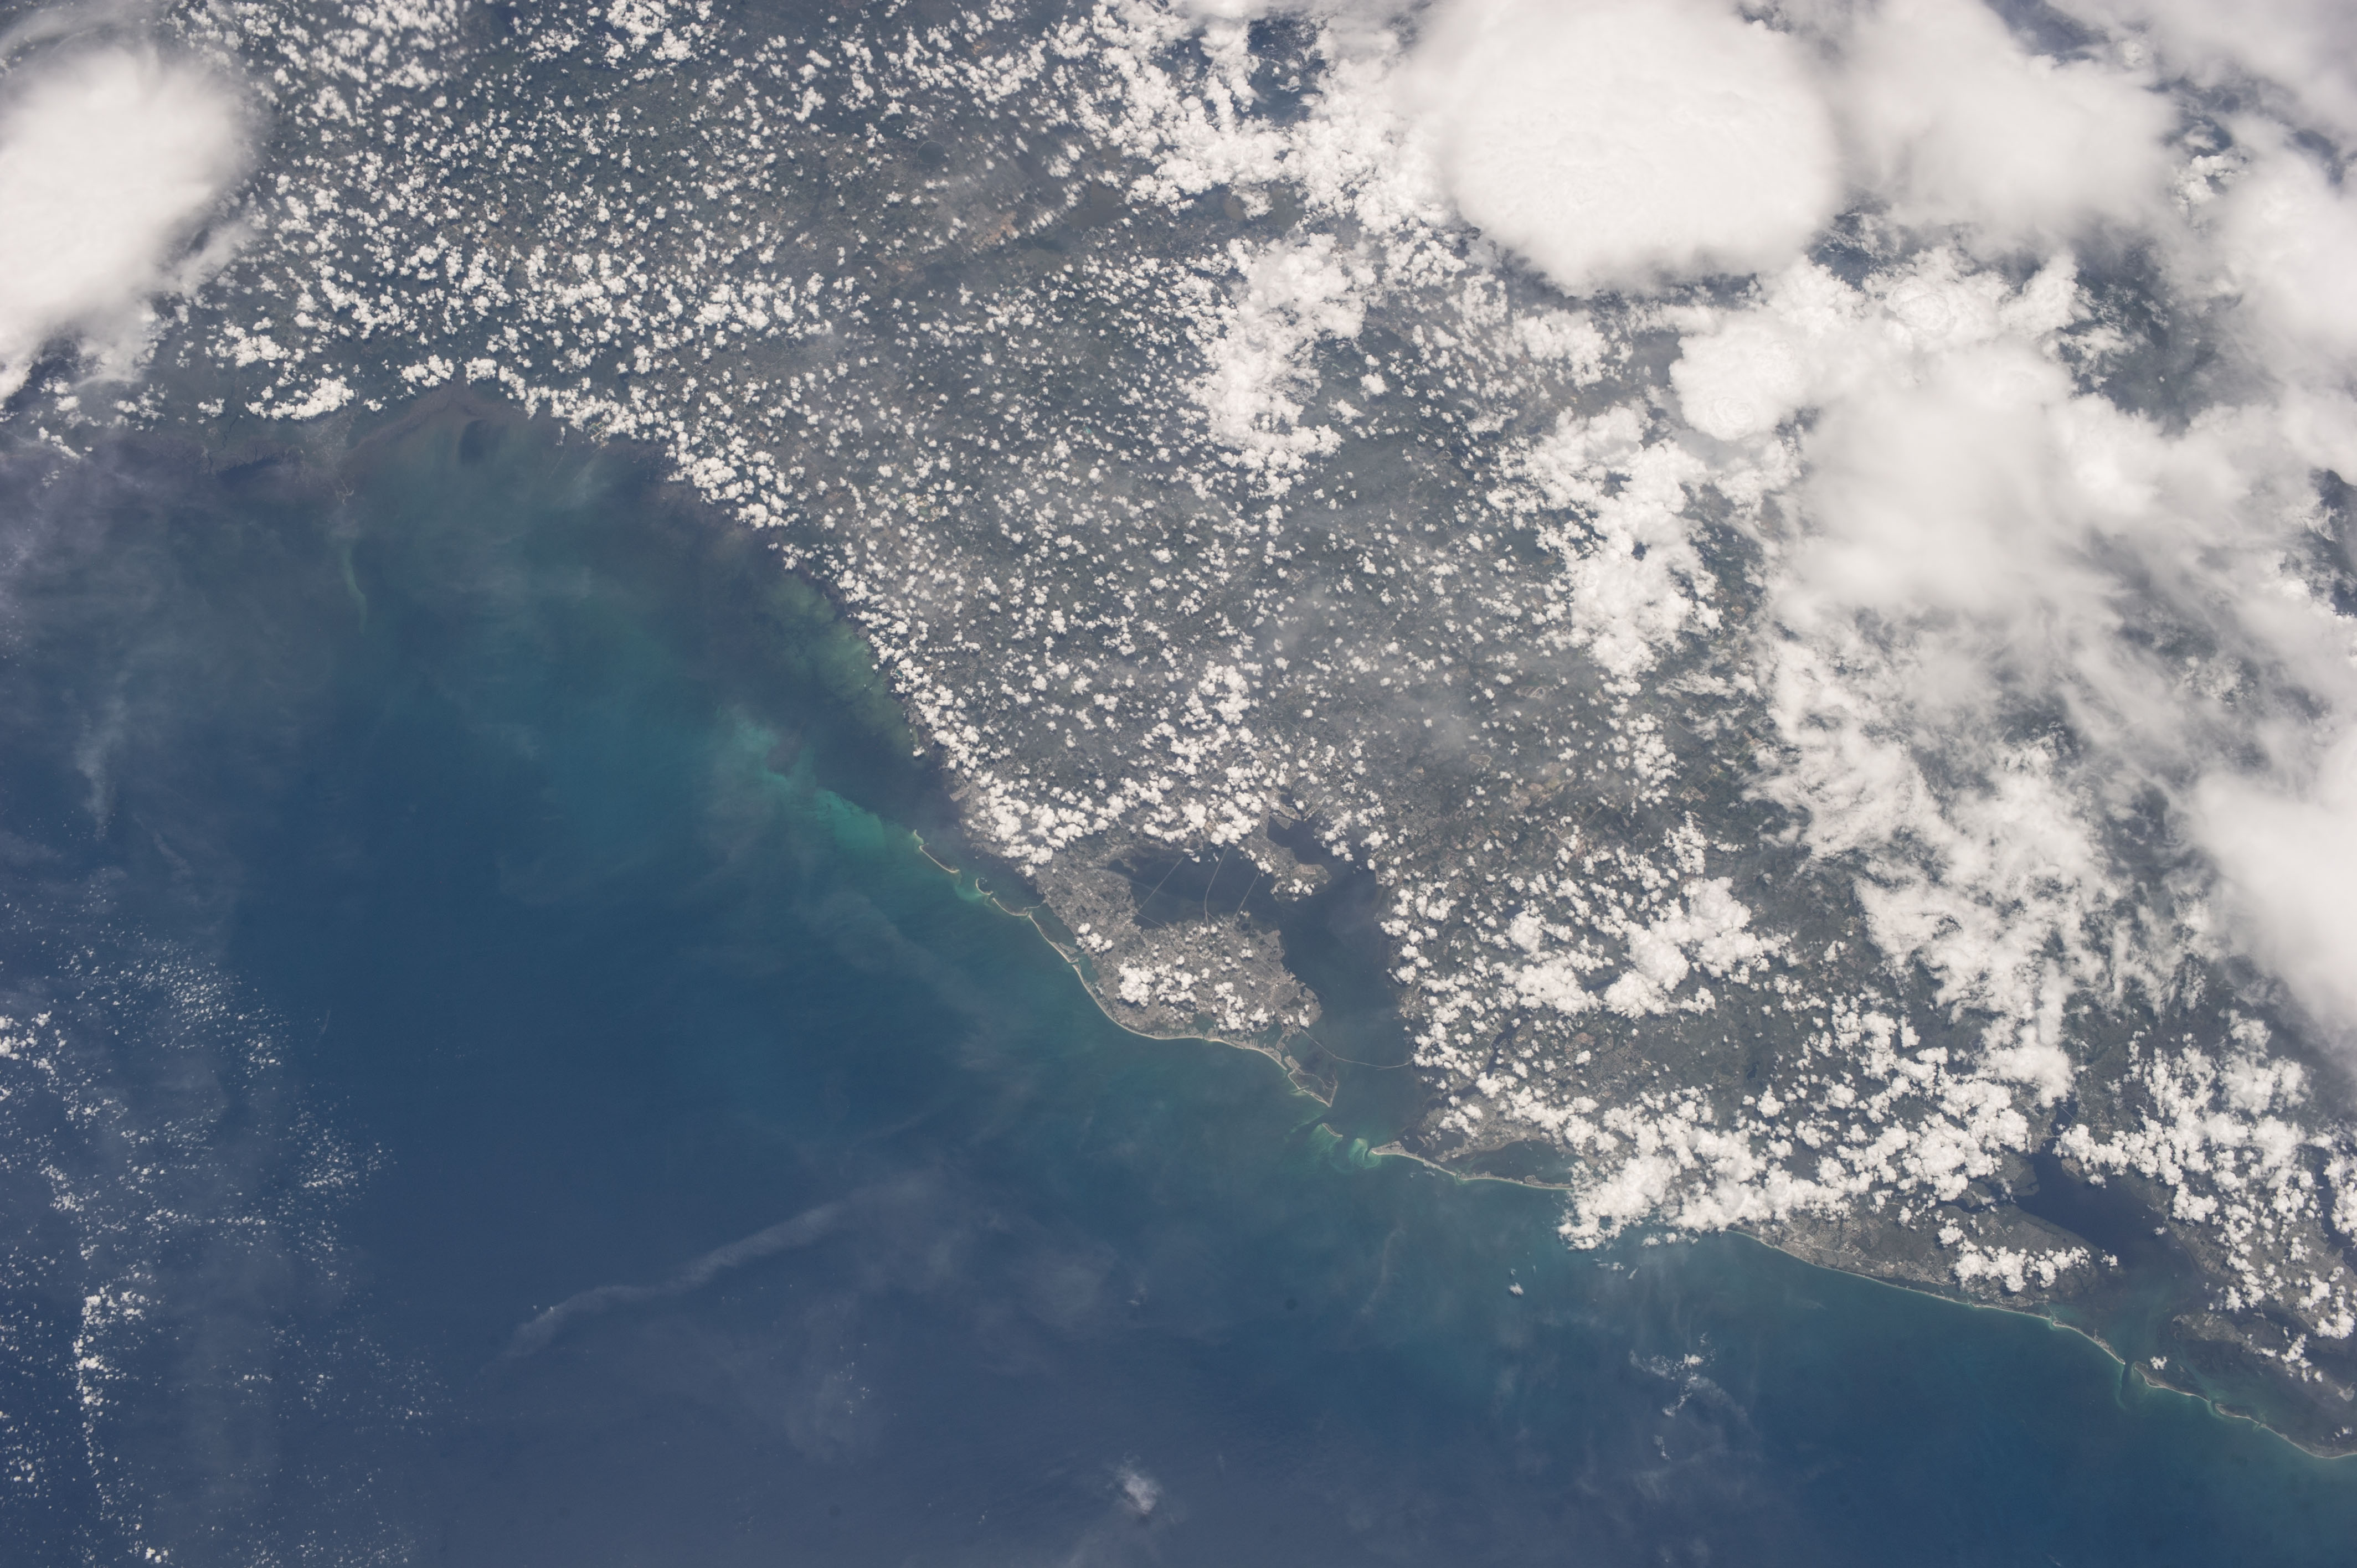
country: USA-FLORIDA
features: GULF OF MEXICO,ST PETERSBURG,CLEARWATER,CHARLOTTE HARBOR ESTUARY,FLORIDA,TAMPA BAY,TAMPA
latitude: 28.0
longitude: -82.5
